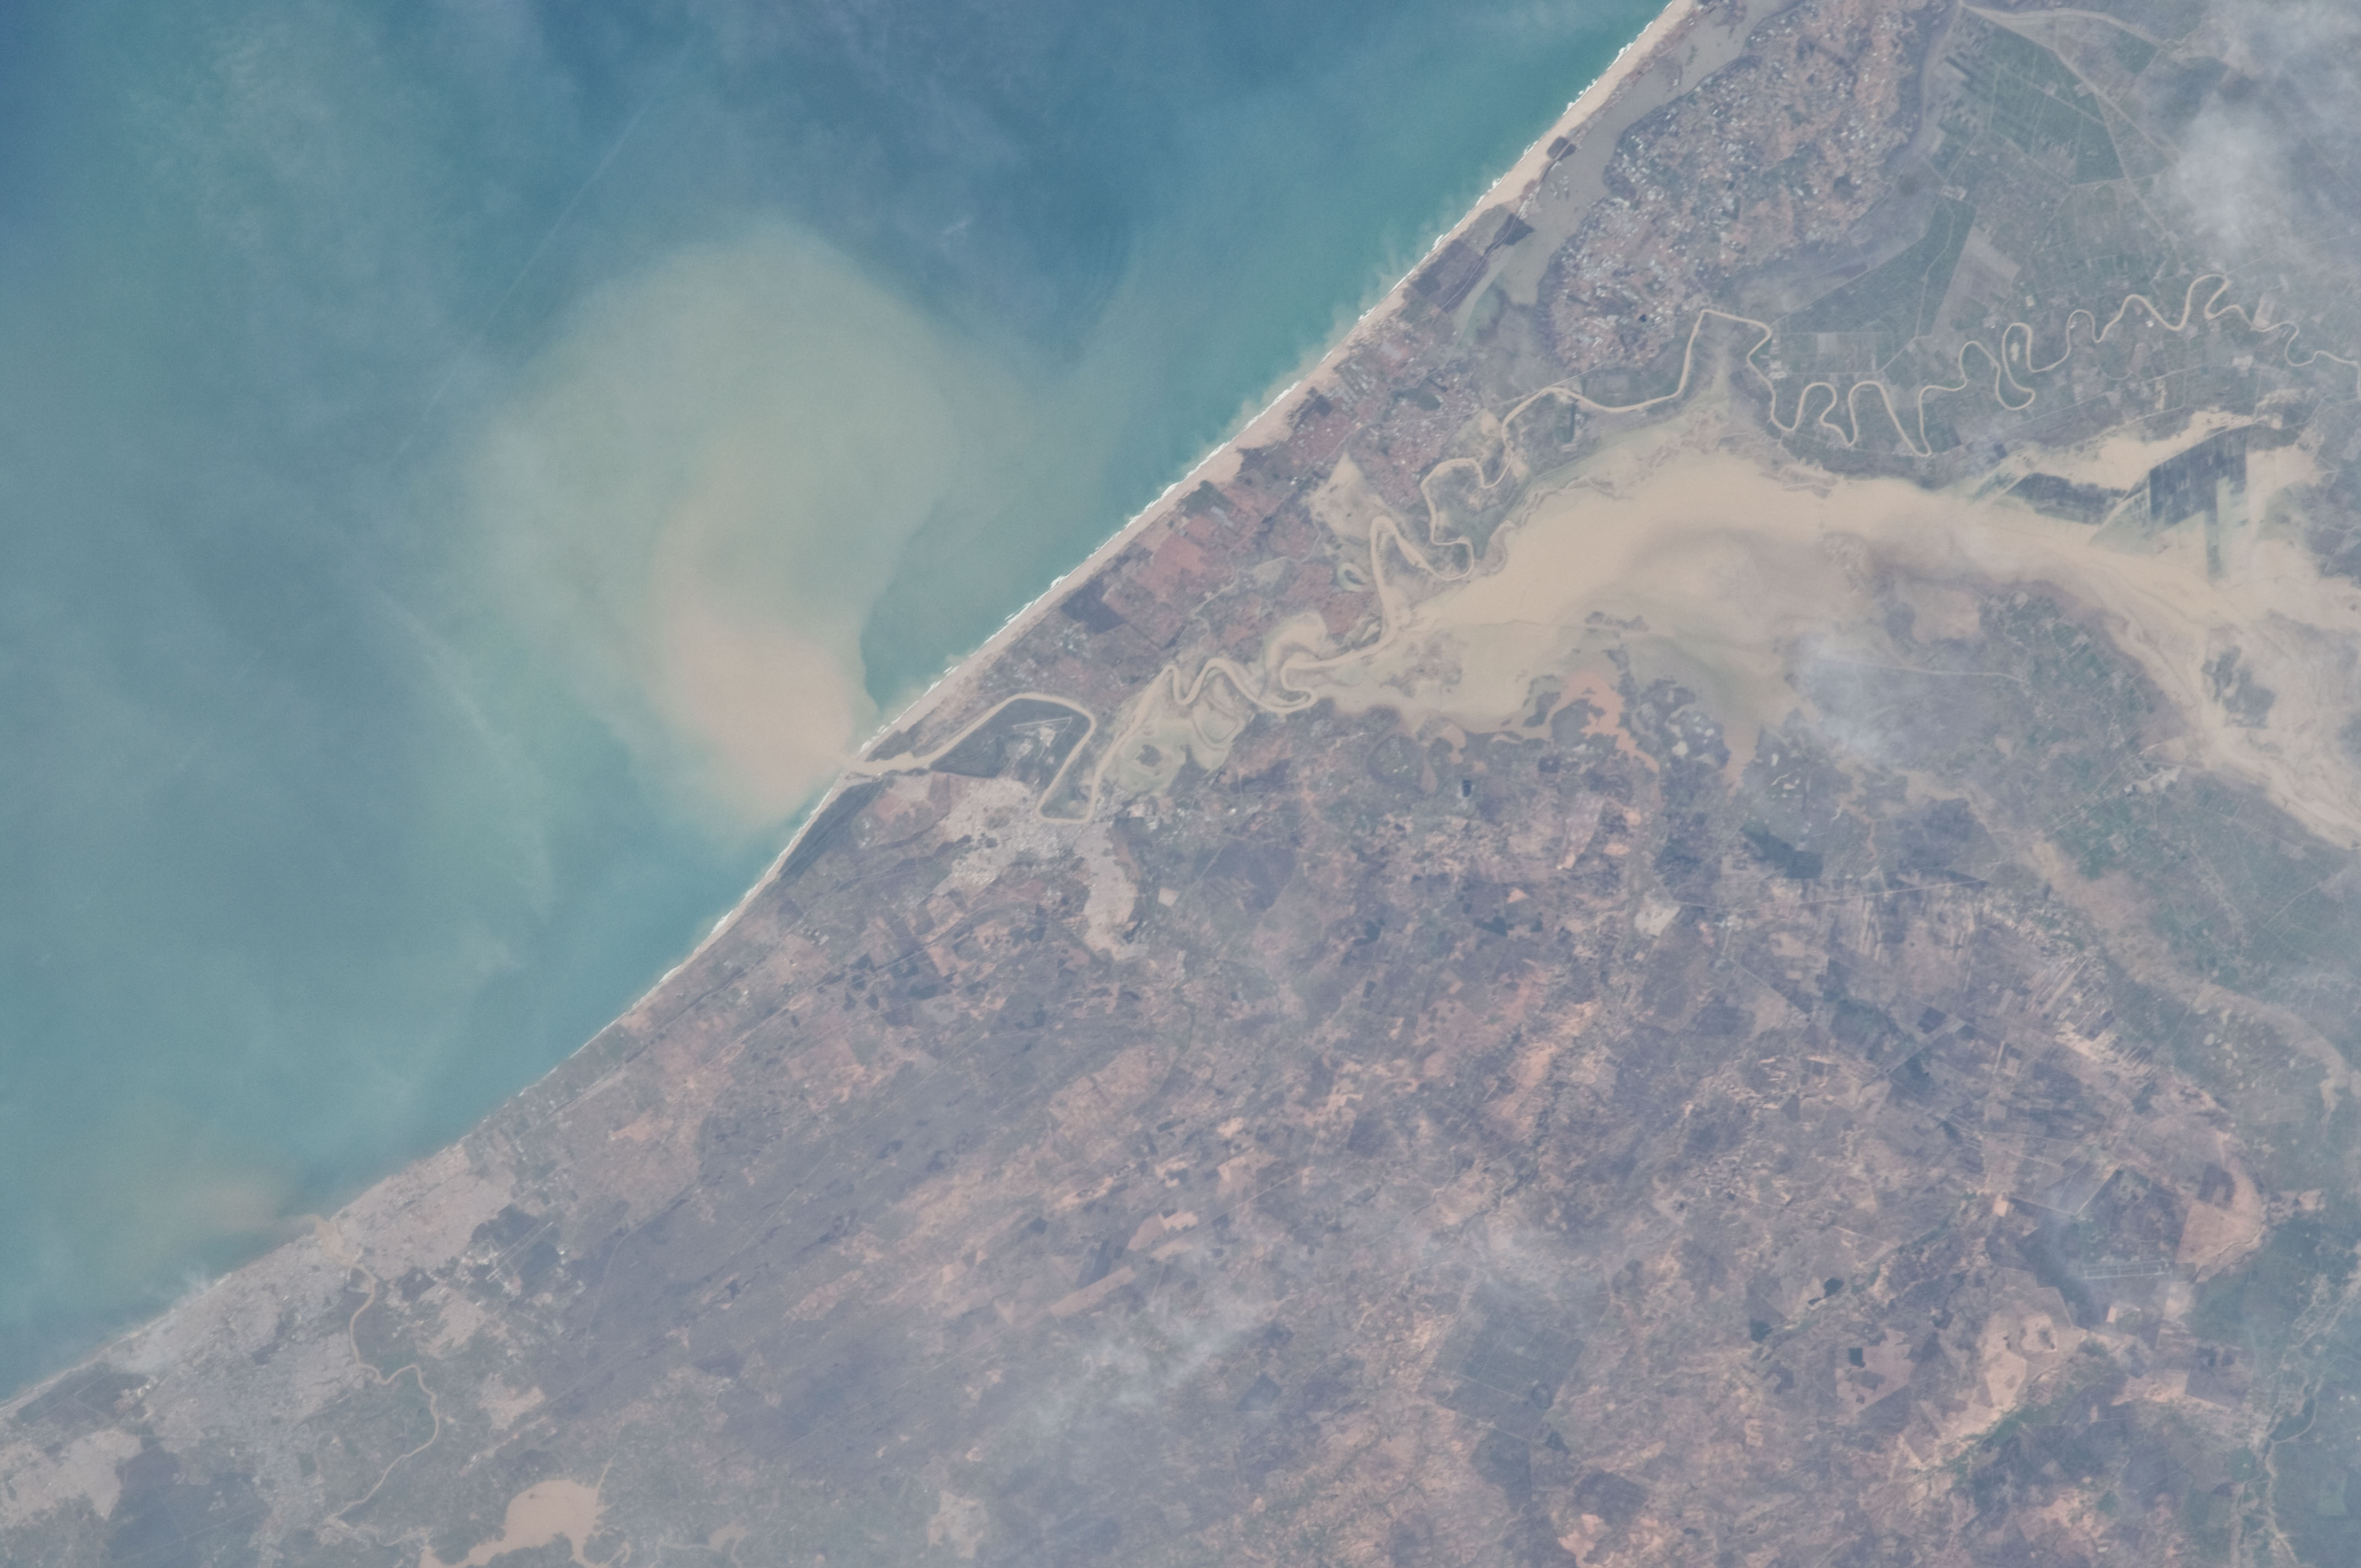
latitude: 34.3
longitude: -6.6
